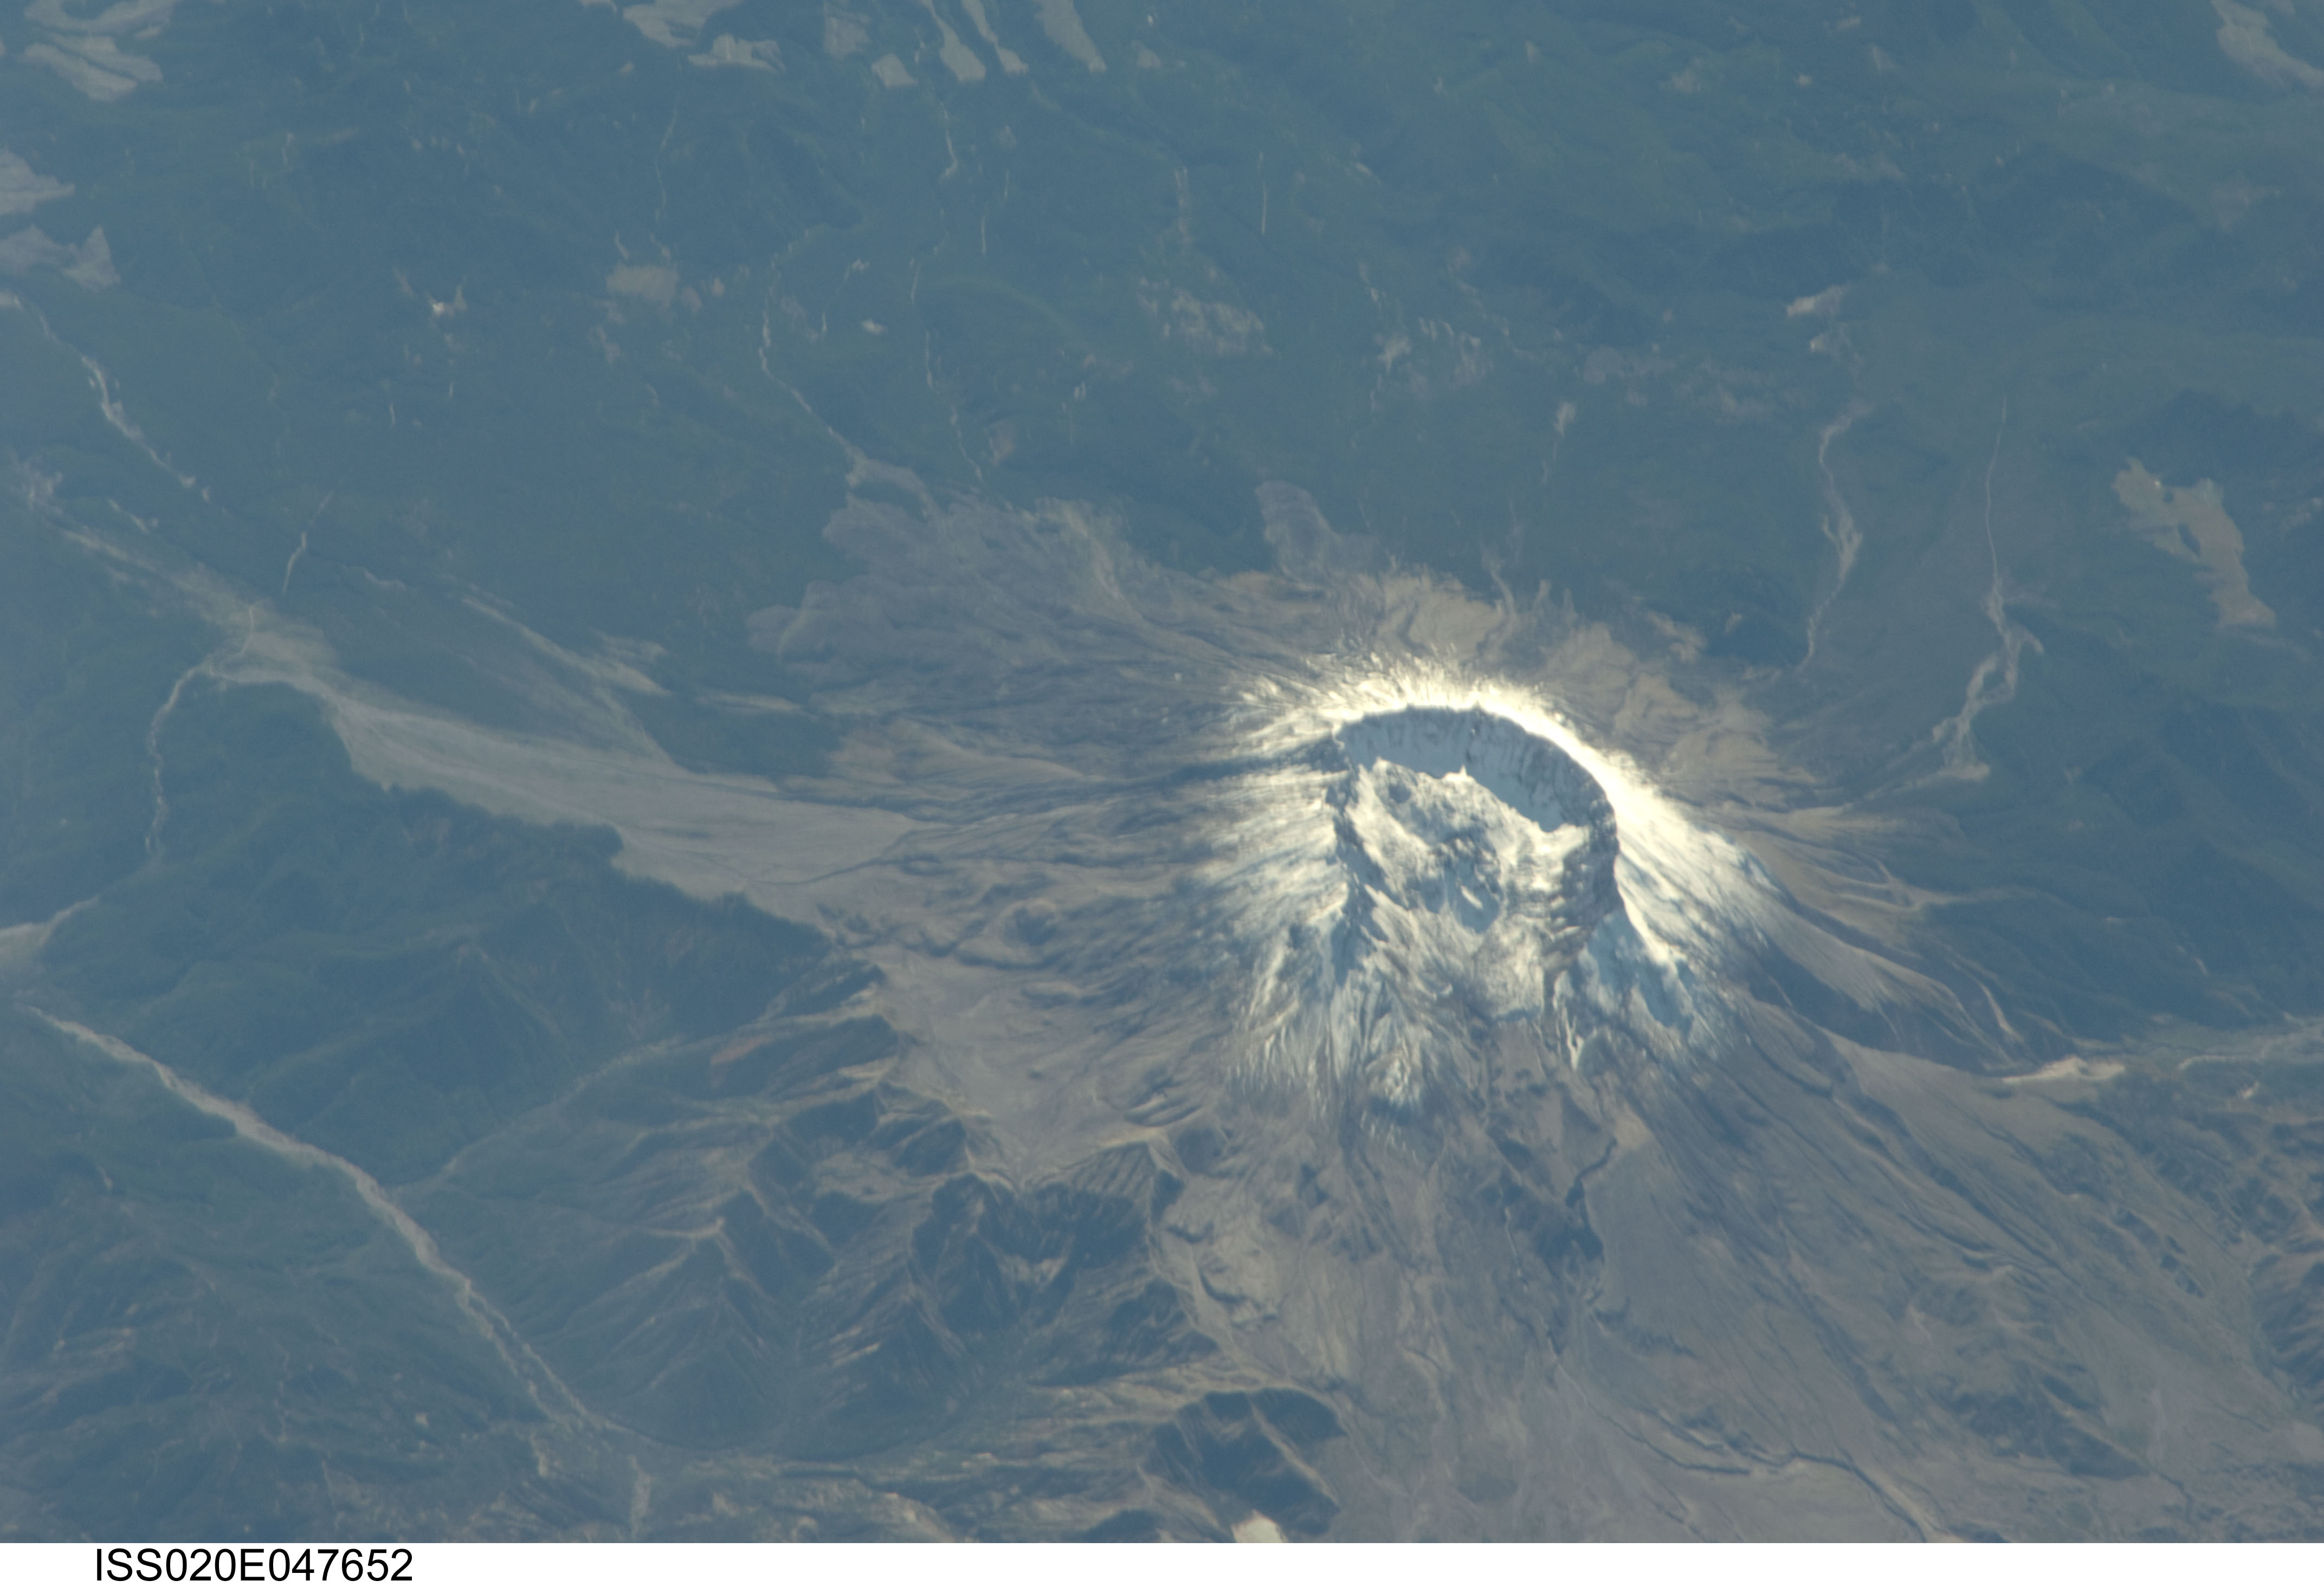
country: USA-WASHINGTON
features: MT. SAINT HELENS
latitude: 46.2
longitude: -122.2
